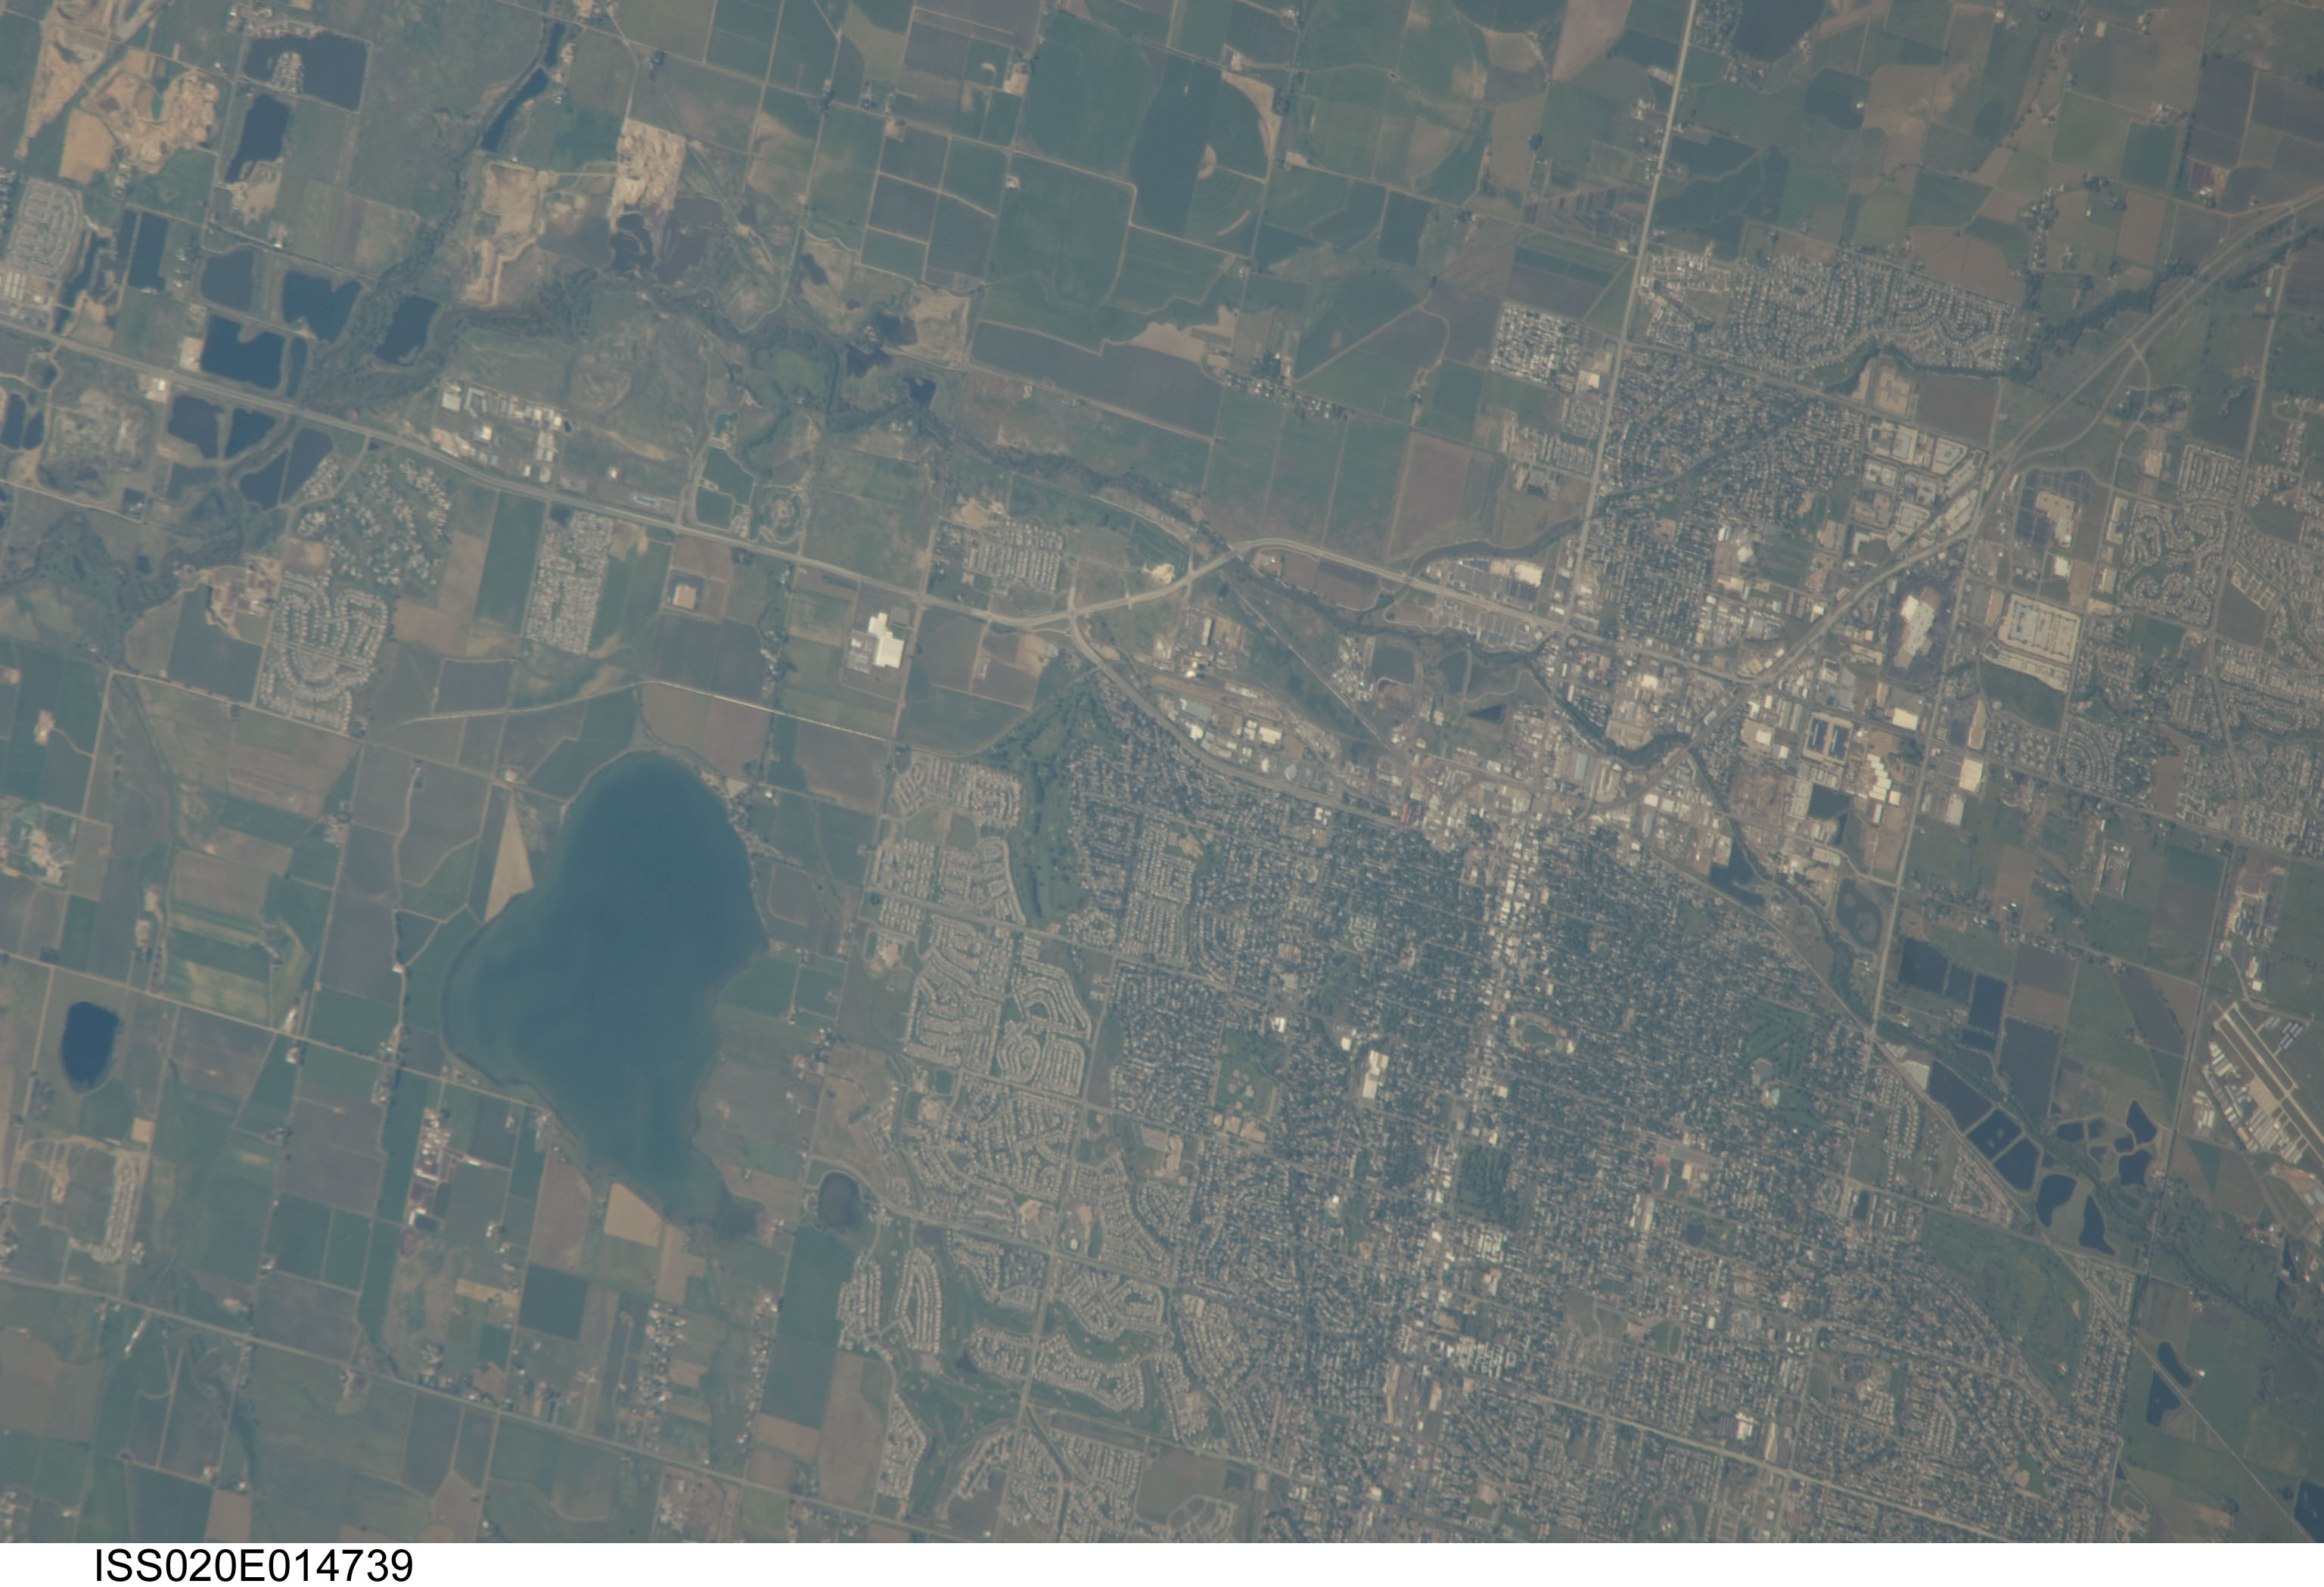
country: USA-COLORADO
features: LONGMONT, SAINT VRAIN CR., LAKES, AGR.
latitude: 40.2
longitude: -105.1
